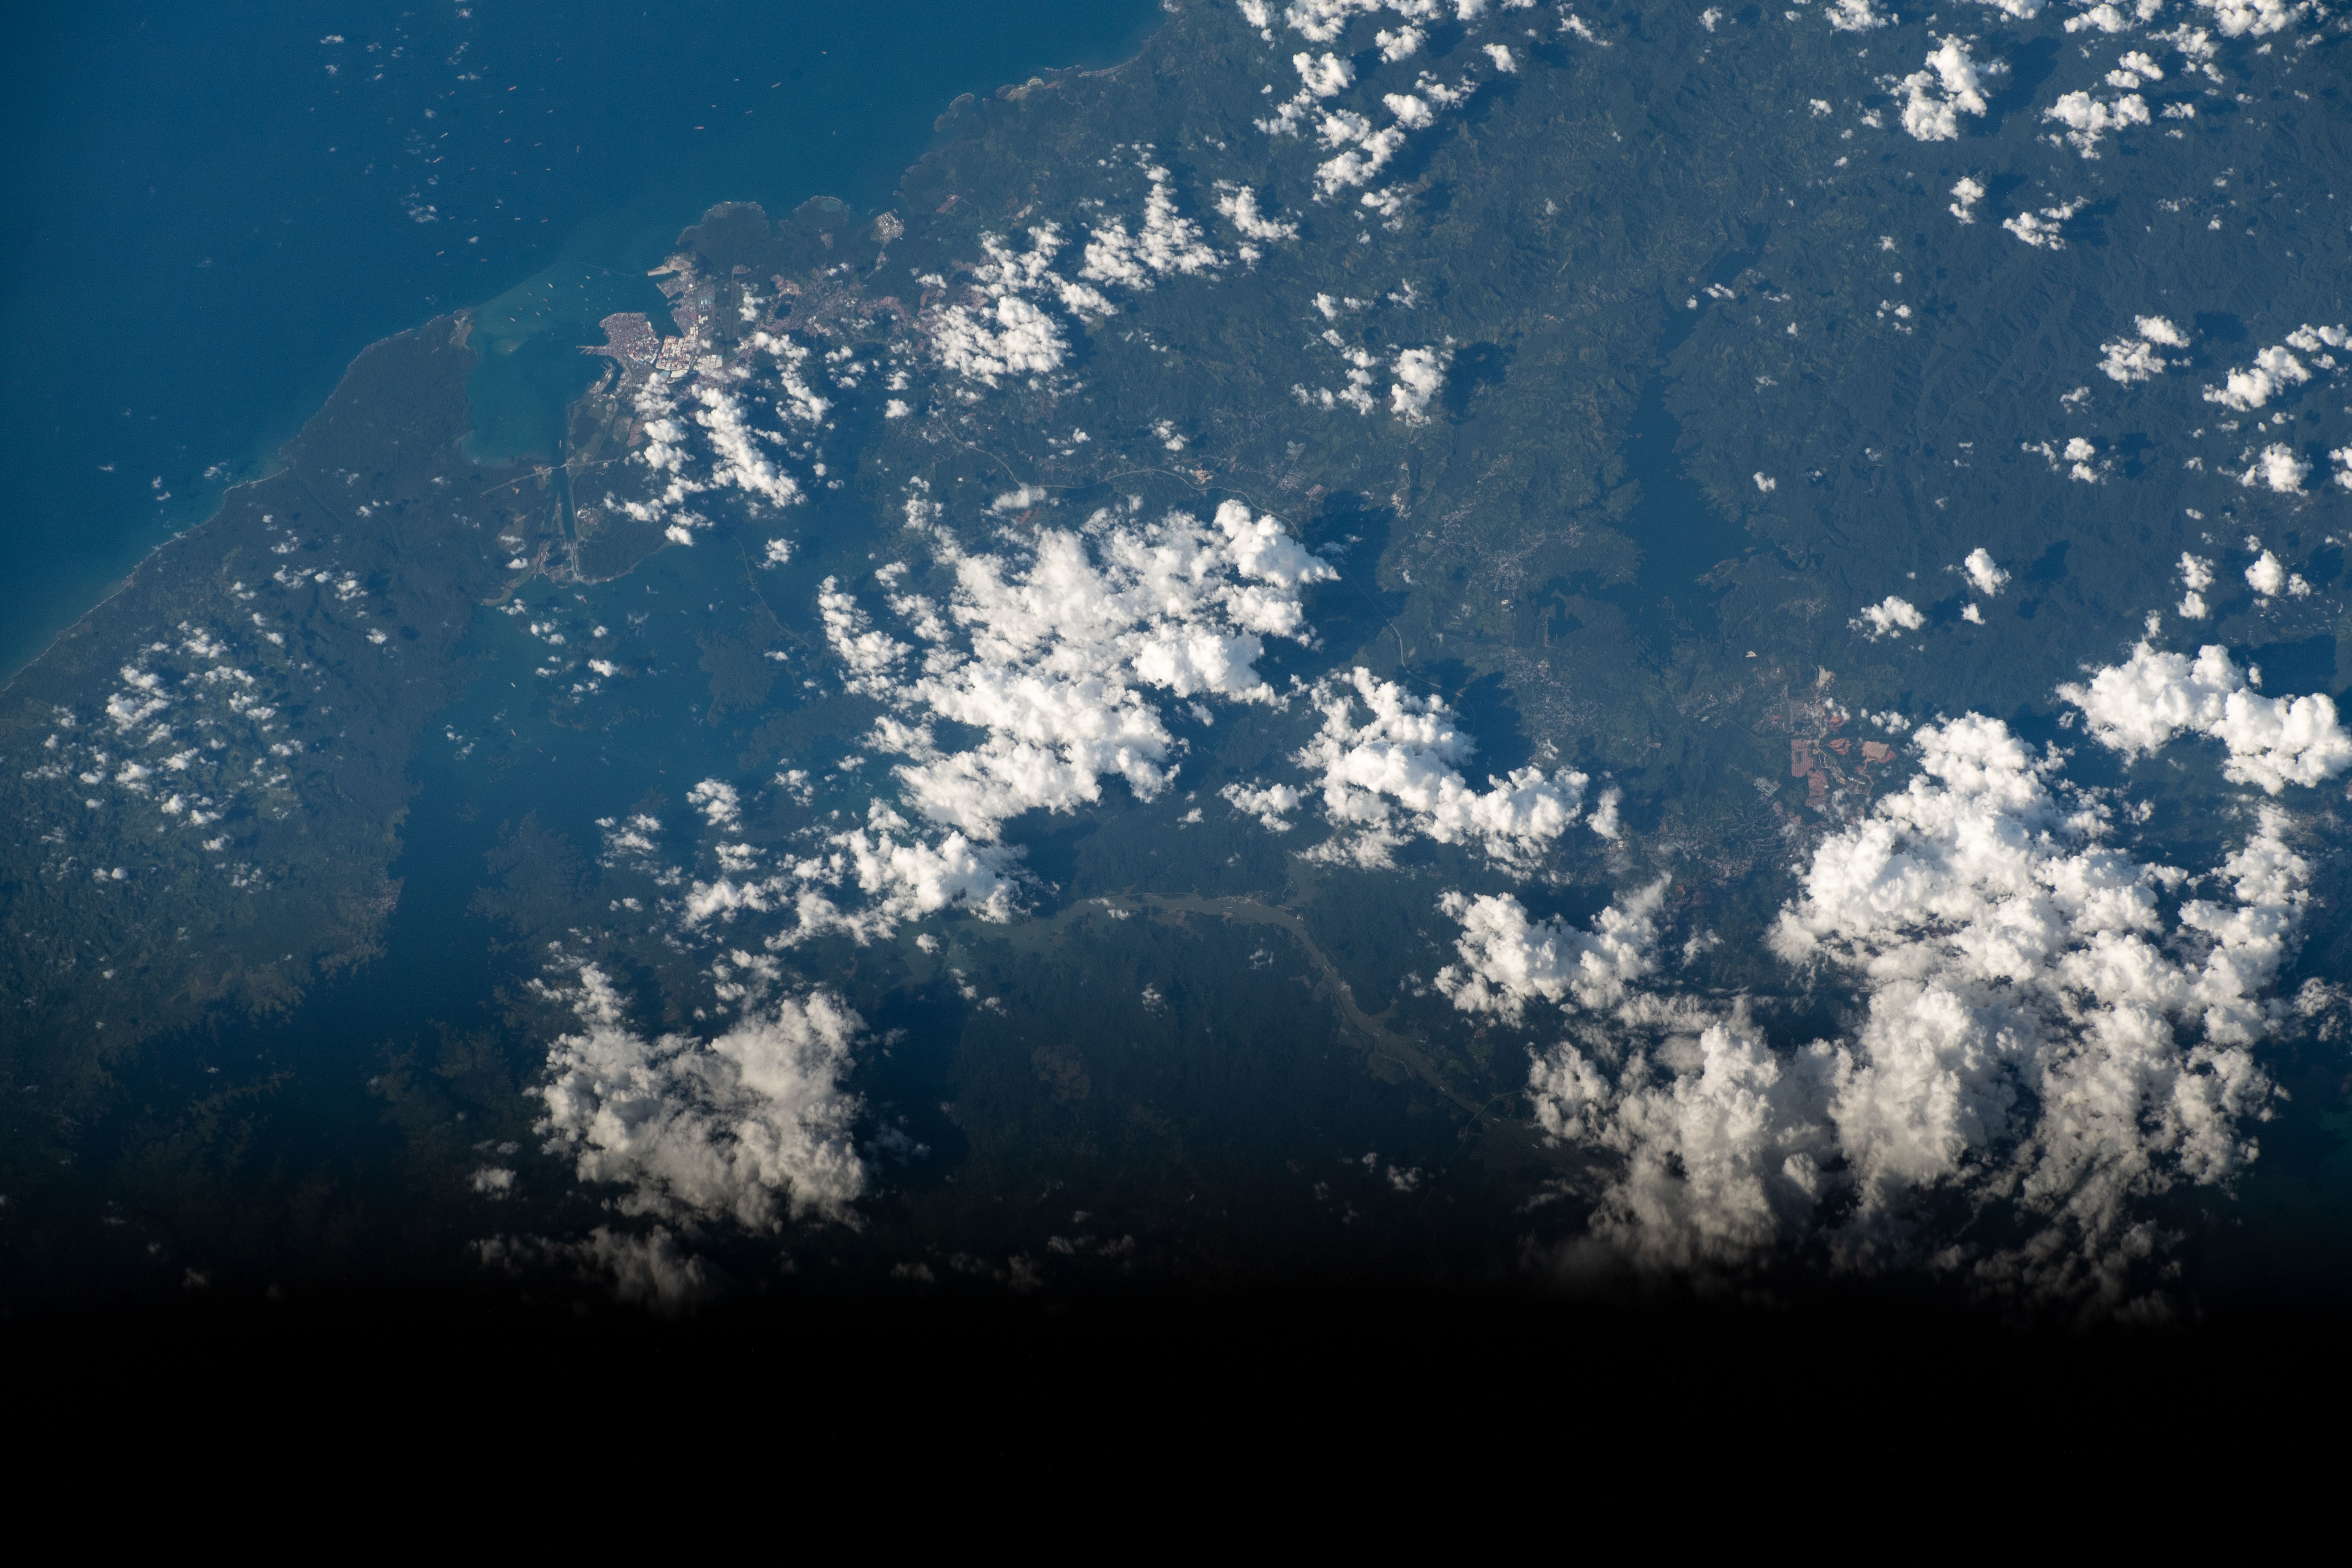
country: PANAMA
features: PANAMA, LAGO GATUN, SOBERANIA NATINAL PARK
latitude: 9.2
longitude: -79.7
